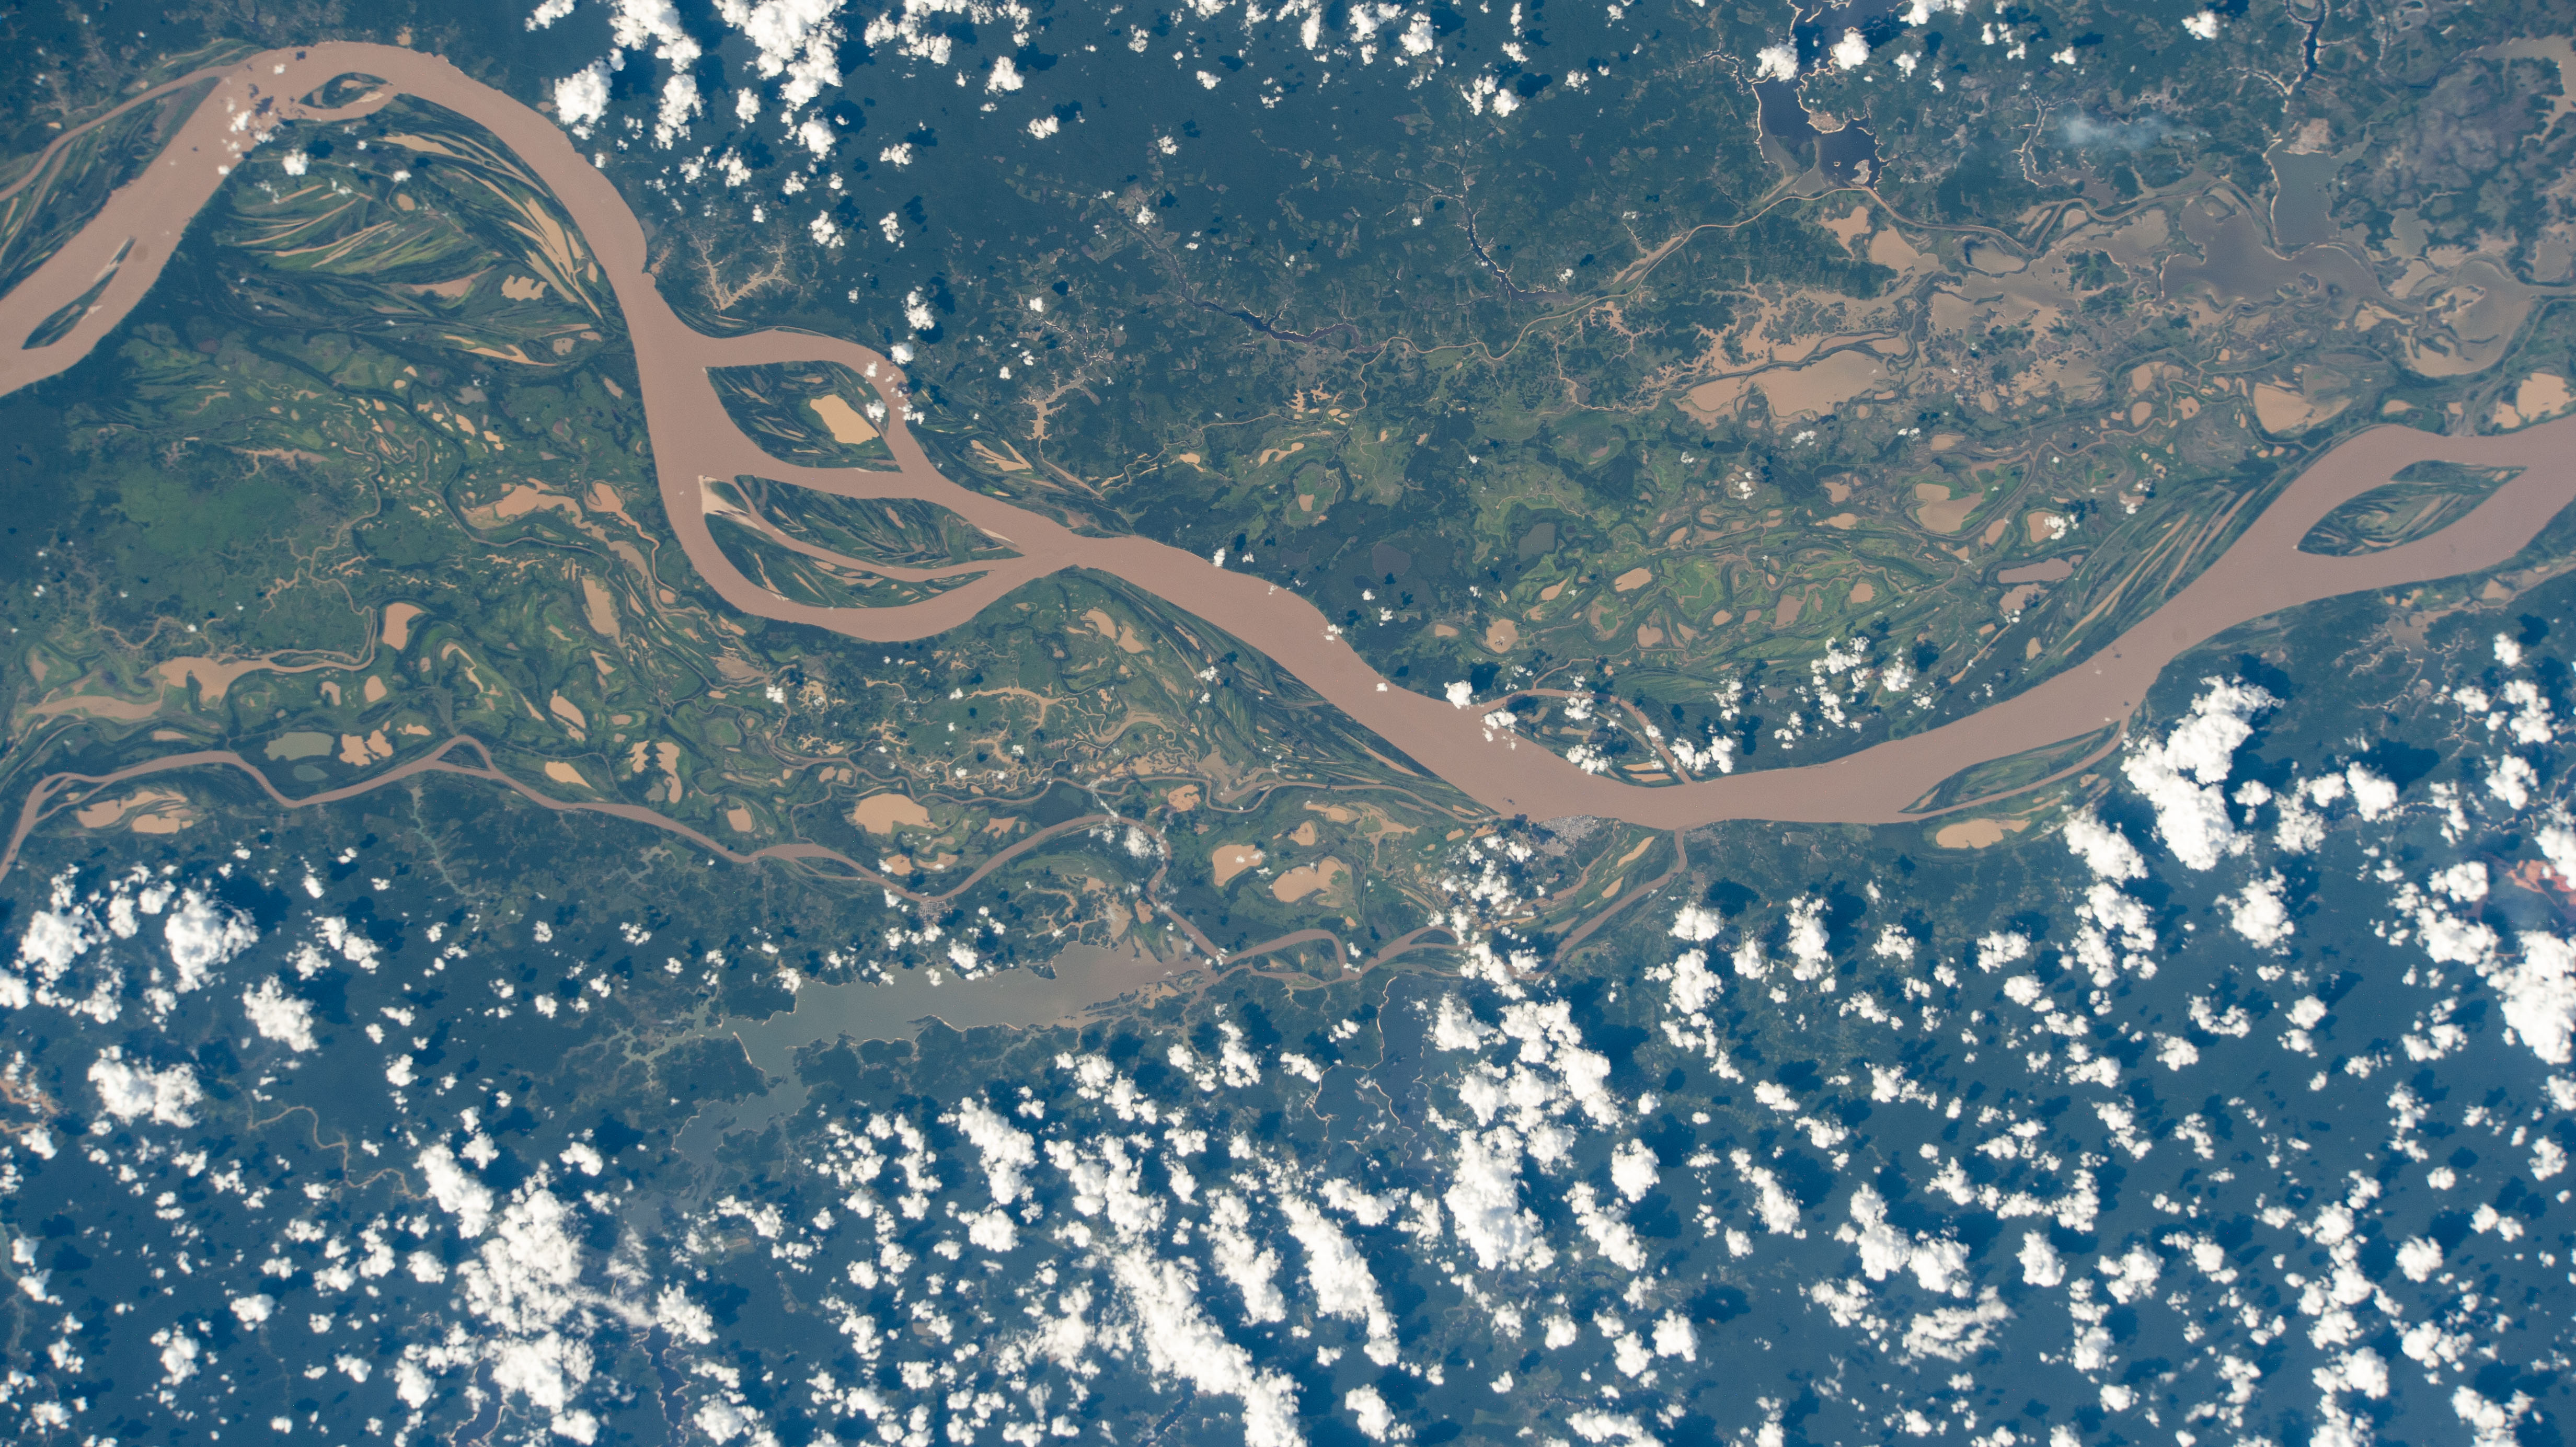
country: BRAZIL
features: AMAZON RIVER, ANDIRA RIVER, CURUCA RIVER
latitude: -2.6
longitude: -56.9
